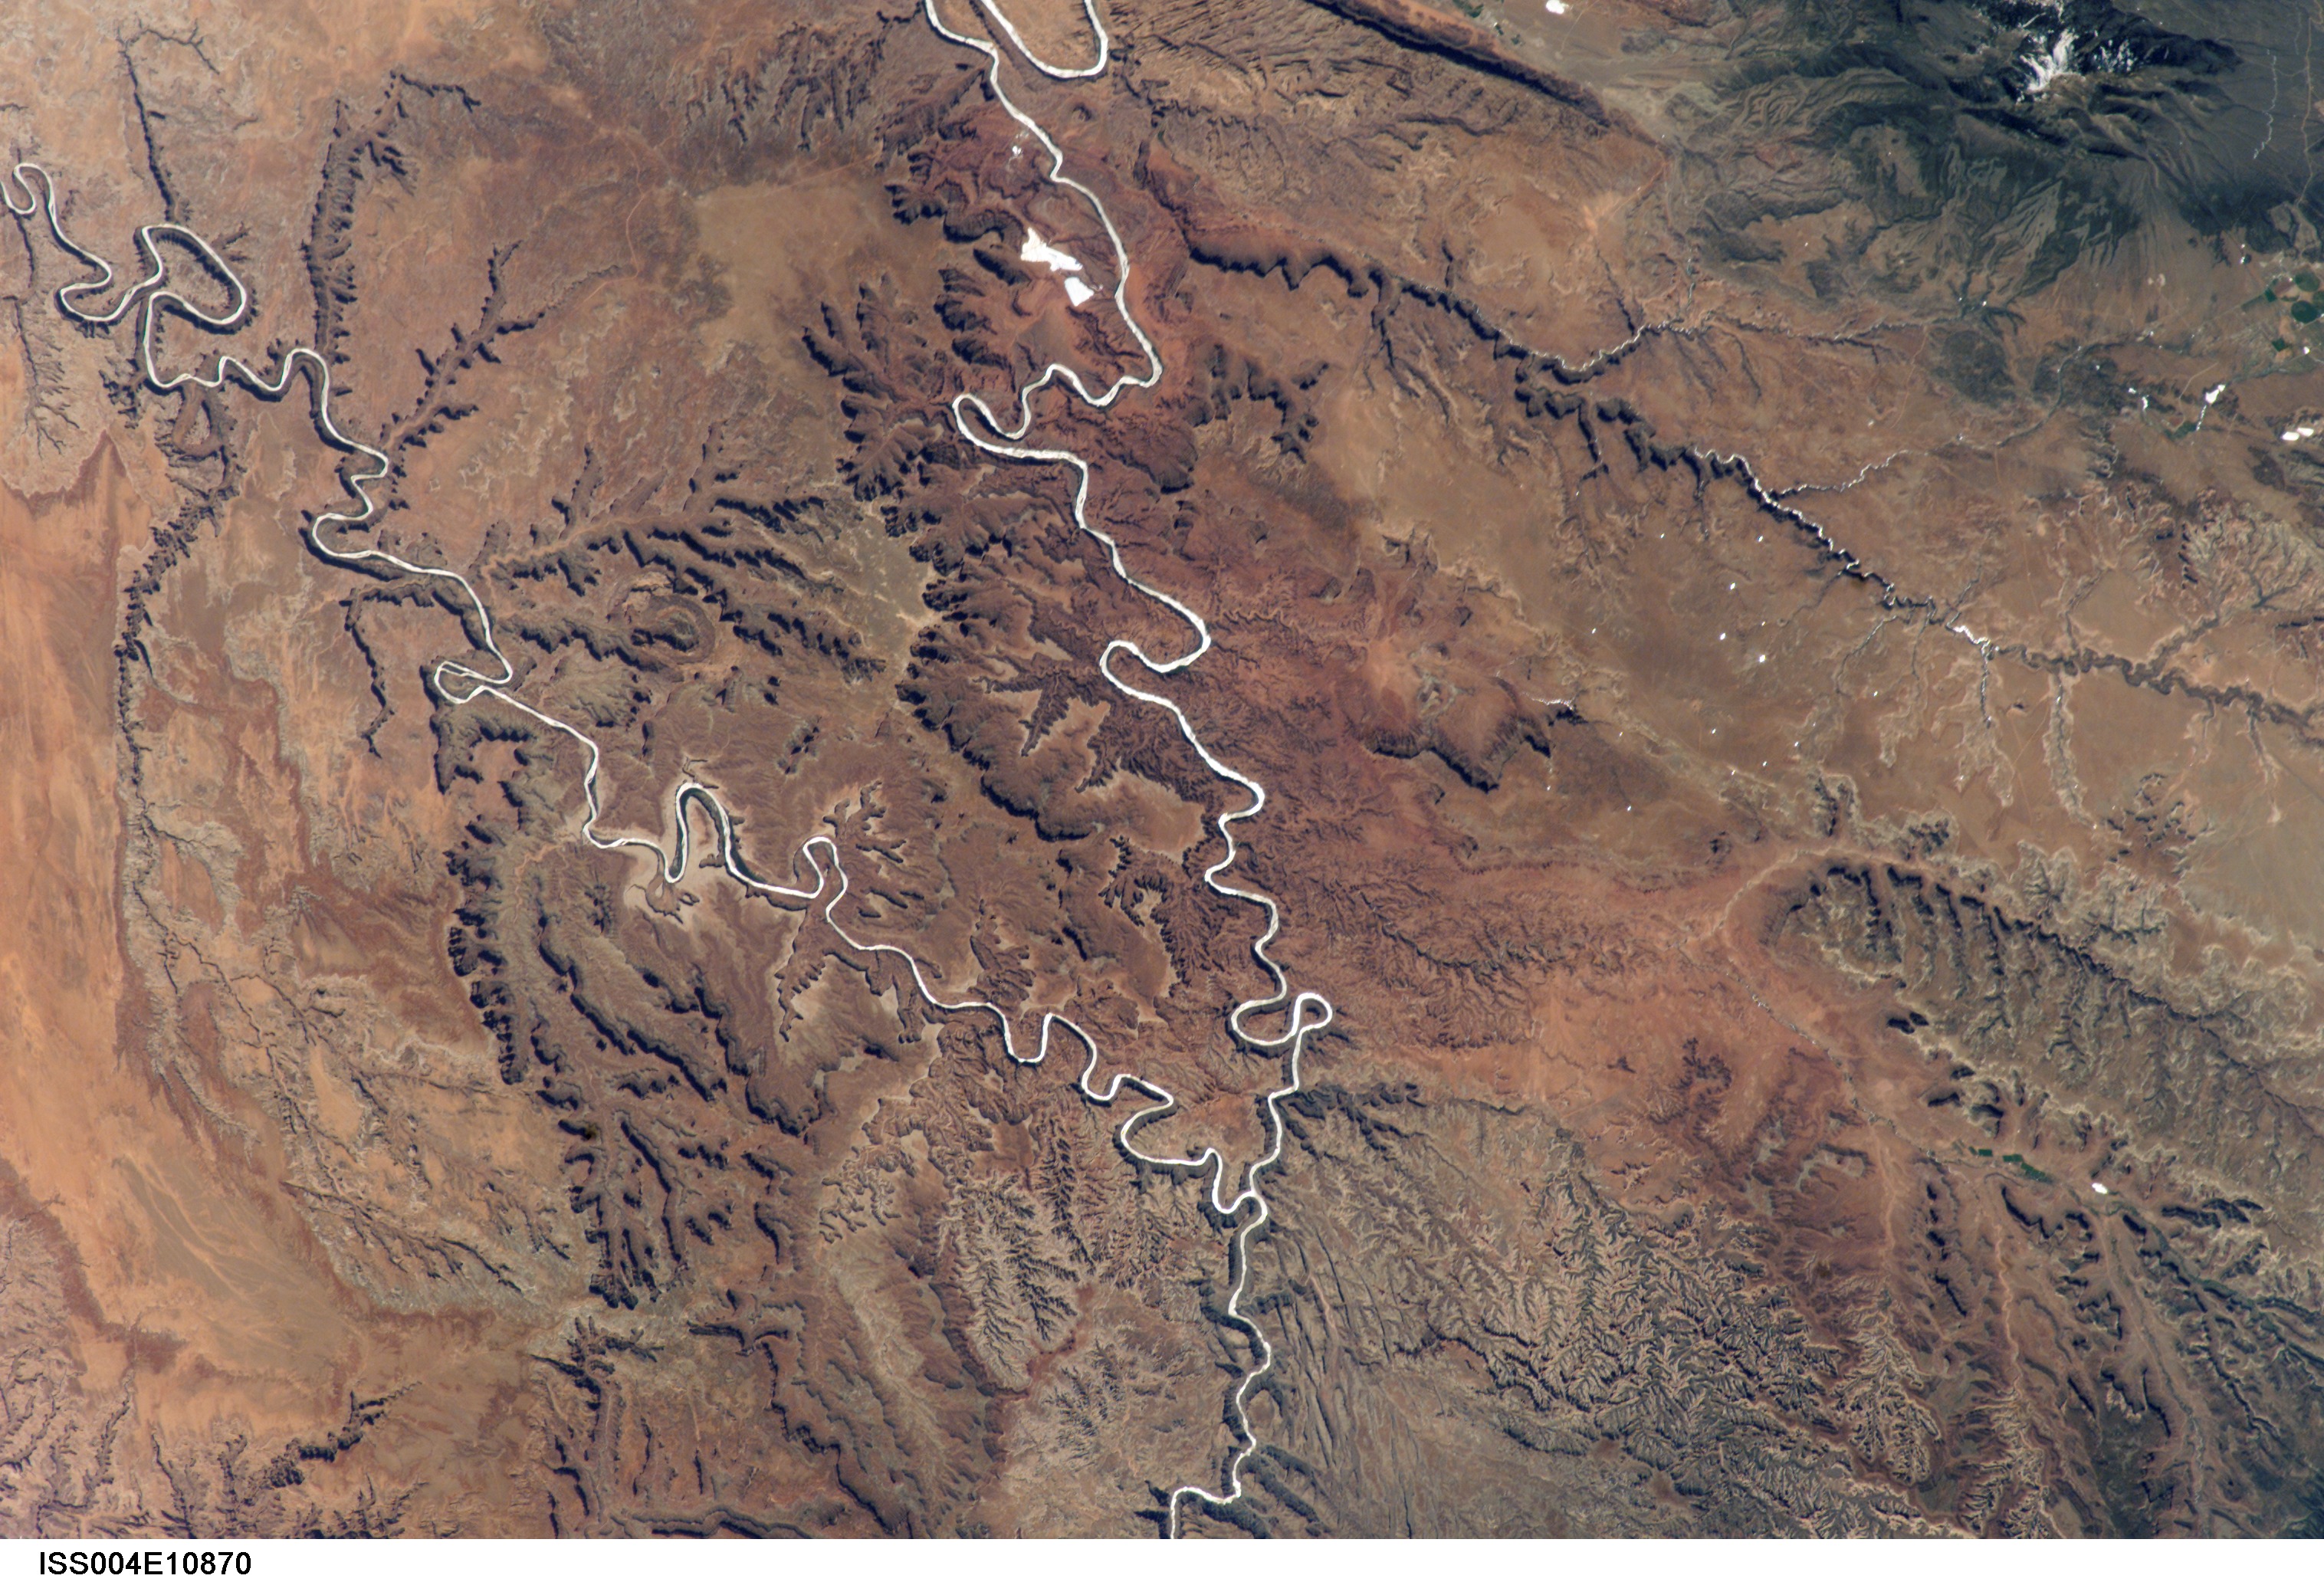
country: USA-UTAH
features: LAKE POWELL, SUNGLINT
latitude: 37.5
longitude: -110.5
